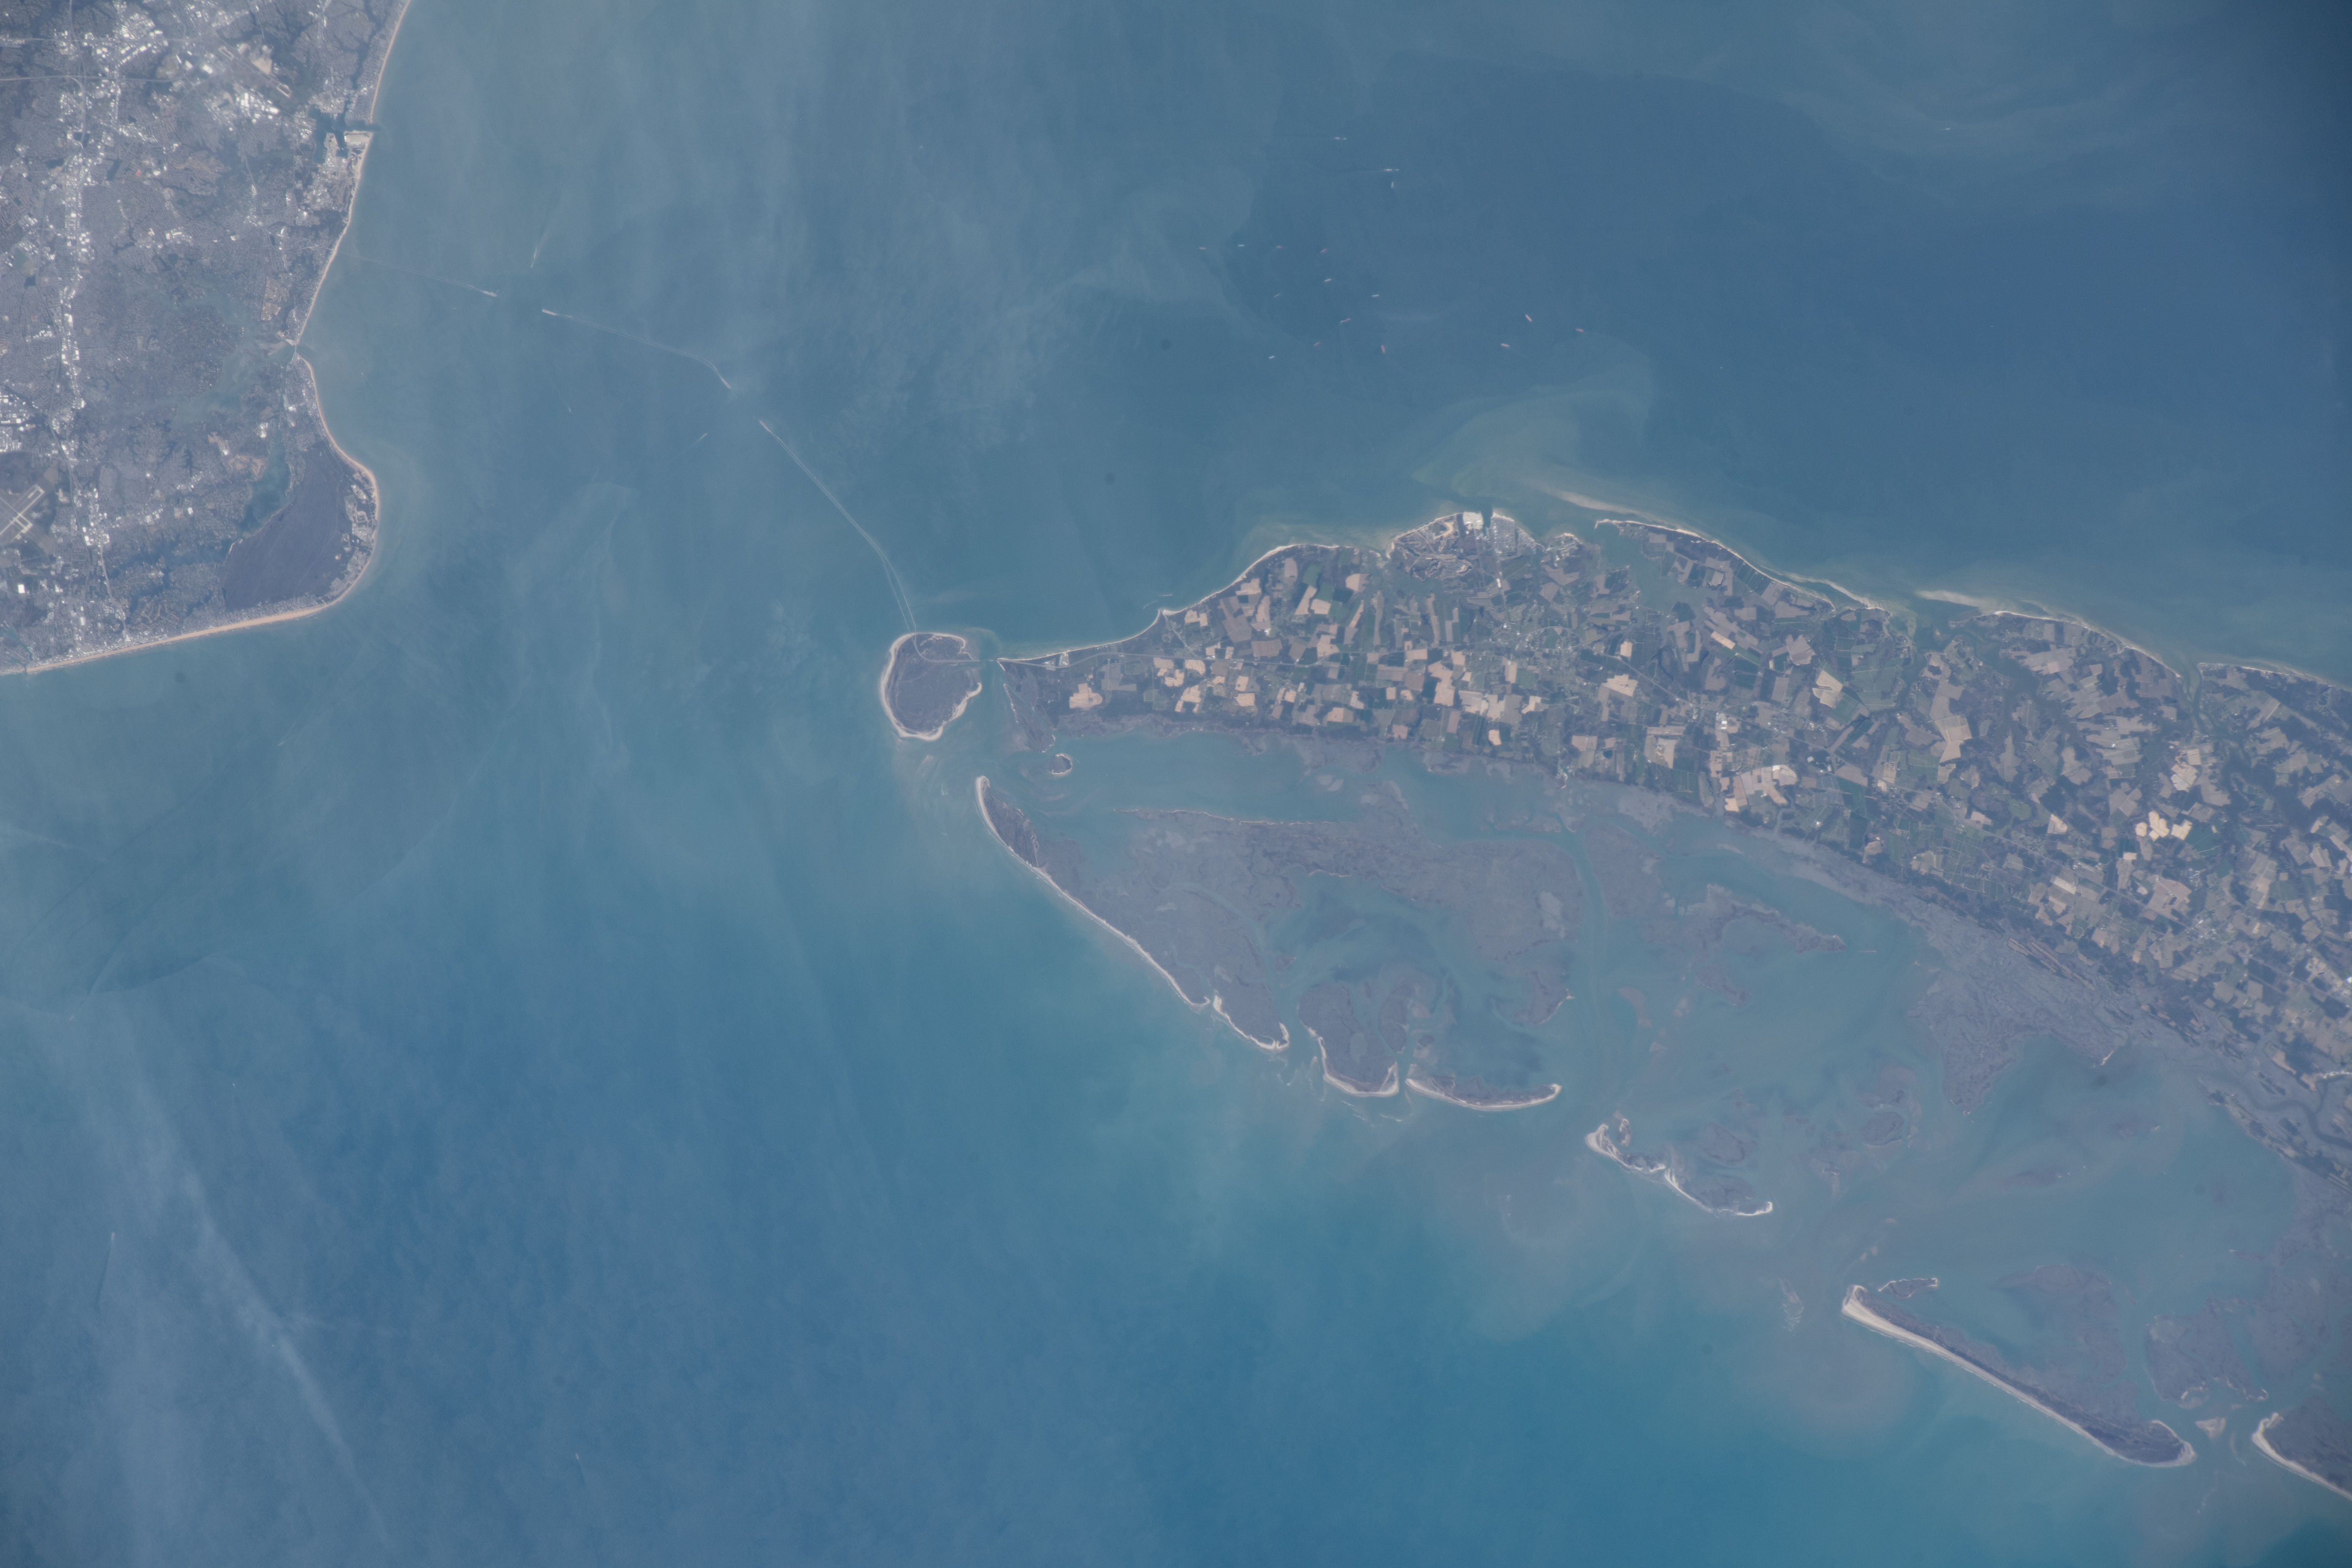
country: USA-VIRGINIA
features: VIRGINIA BEACH, CAPE CHARLES, CHESAPEAKE BAY, CITY OF VIRGINIA BEACH,VIRGINIA BARRIER ISLANDS,MOCKHORN ISLAND STATE WILDLIFE MANAGEMENT AREA,CHESAPEAKE BAY BRIDGE,USA,CHESAPEAKE BAY,DELMARVA PENINSULA,FISHERMAN ISLAND NATIONAL WILDLIFE REFUGE,VIRGINIA
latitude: 37.2
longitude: -75.9
